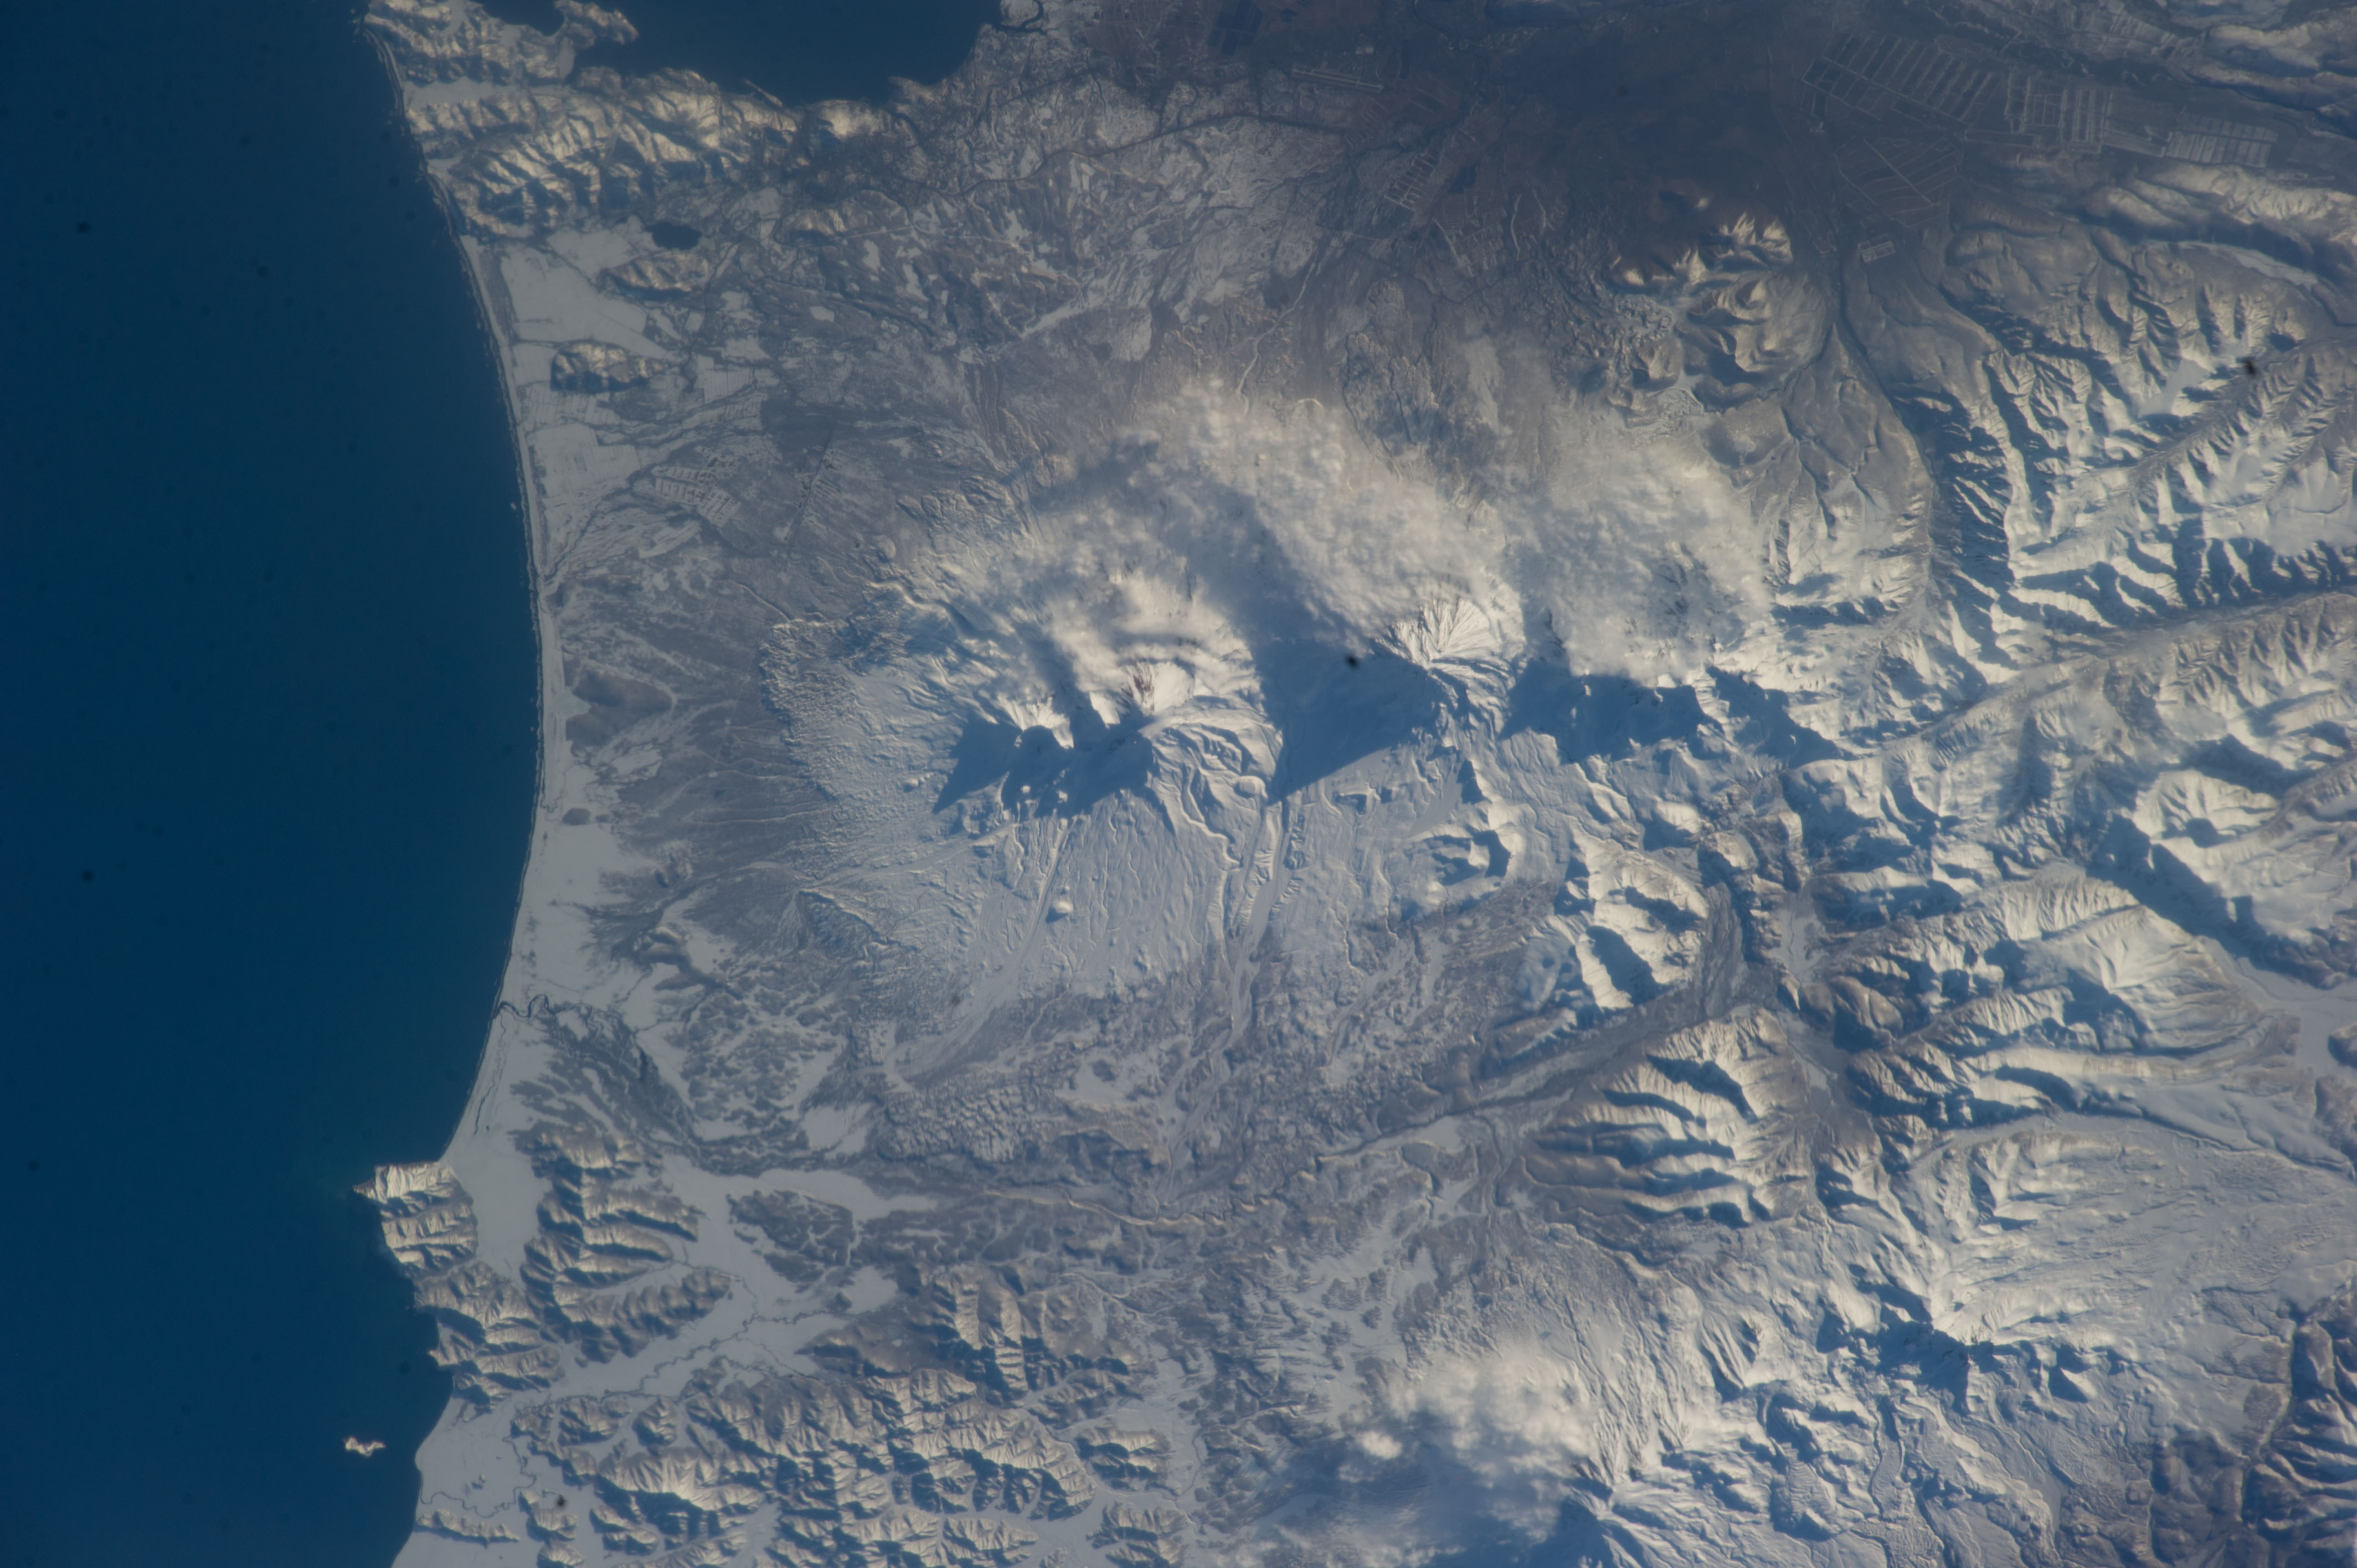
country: RUSSIAN_FEDERATION
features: AVACHINSKY VOLCANO, KORYAKSKY VOLCANO, KAMCHATKA PENINSULA, COAST
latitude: 53.3
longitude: 158.8
